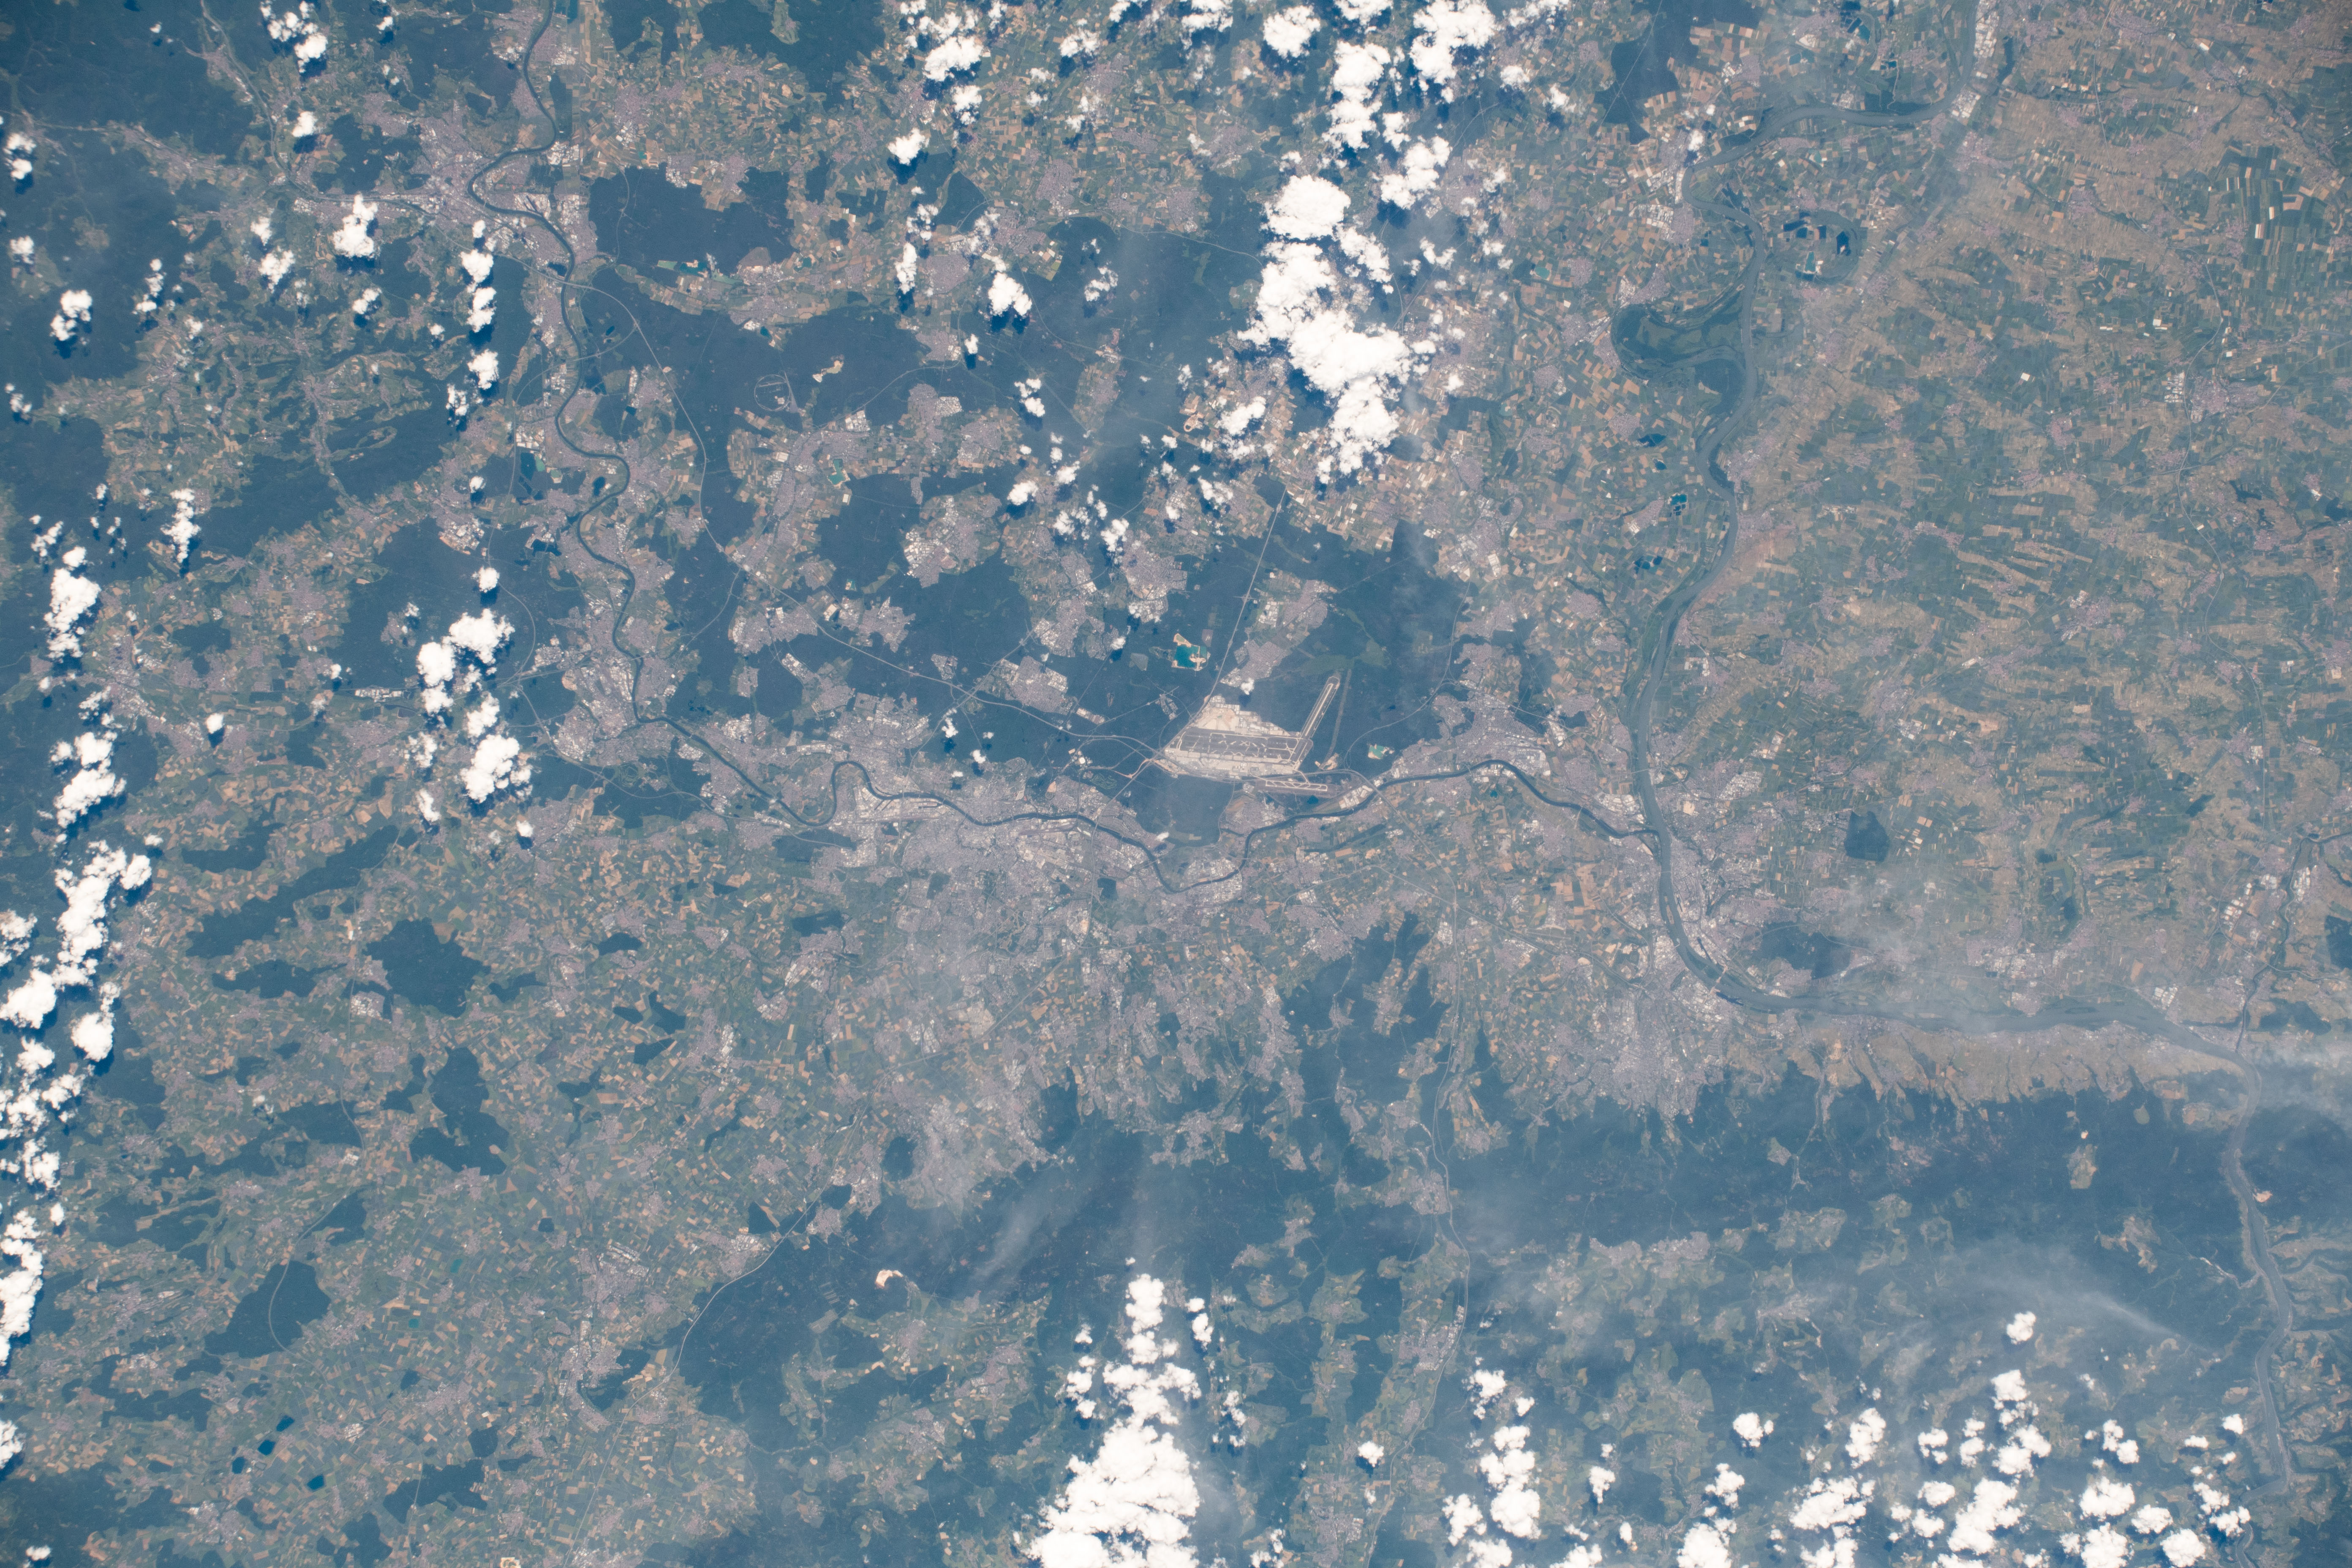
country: GERMANY
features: FRANKFURT FLUGHAFEN, HANAU, WIESBADEN, RHINE RIVER, MAIN, GROAYER FELDBERG
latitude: 50.1
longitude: 8.5
